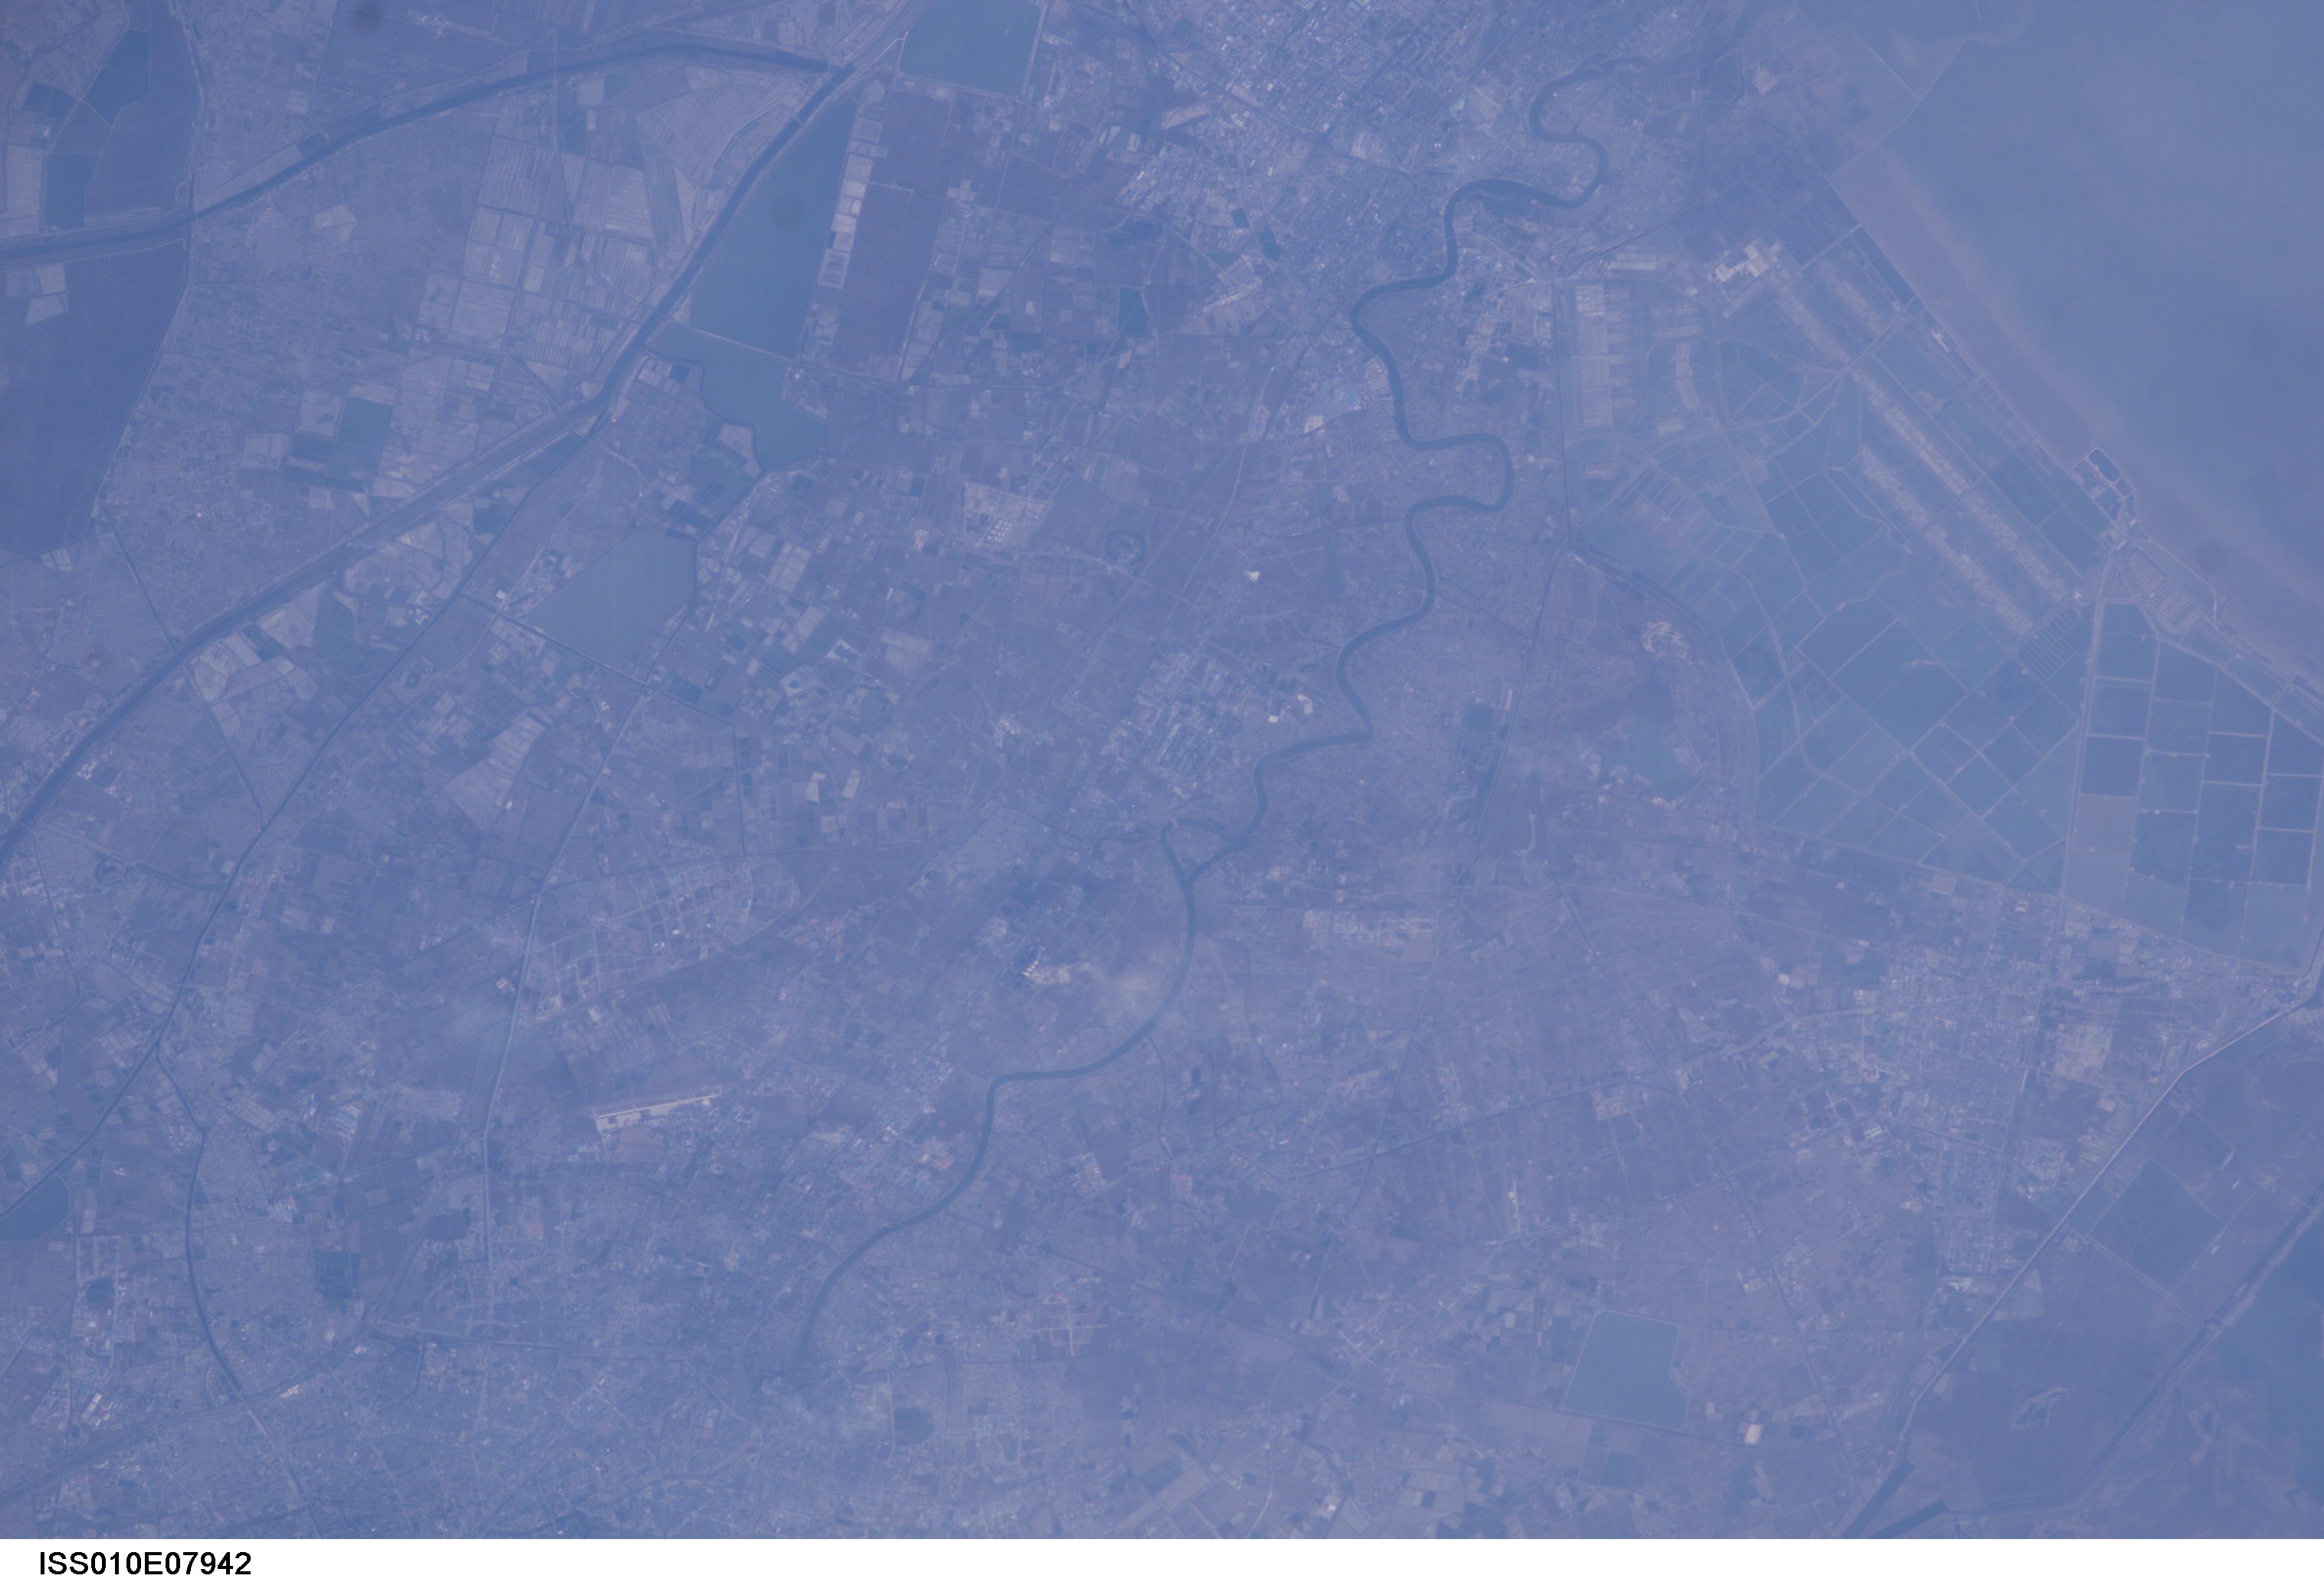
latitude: 39.0
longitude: 117.5
